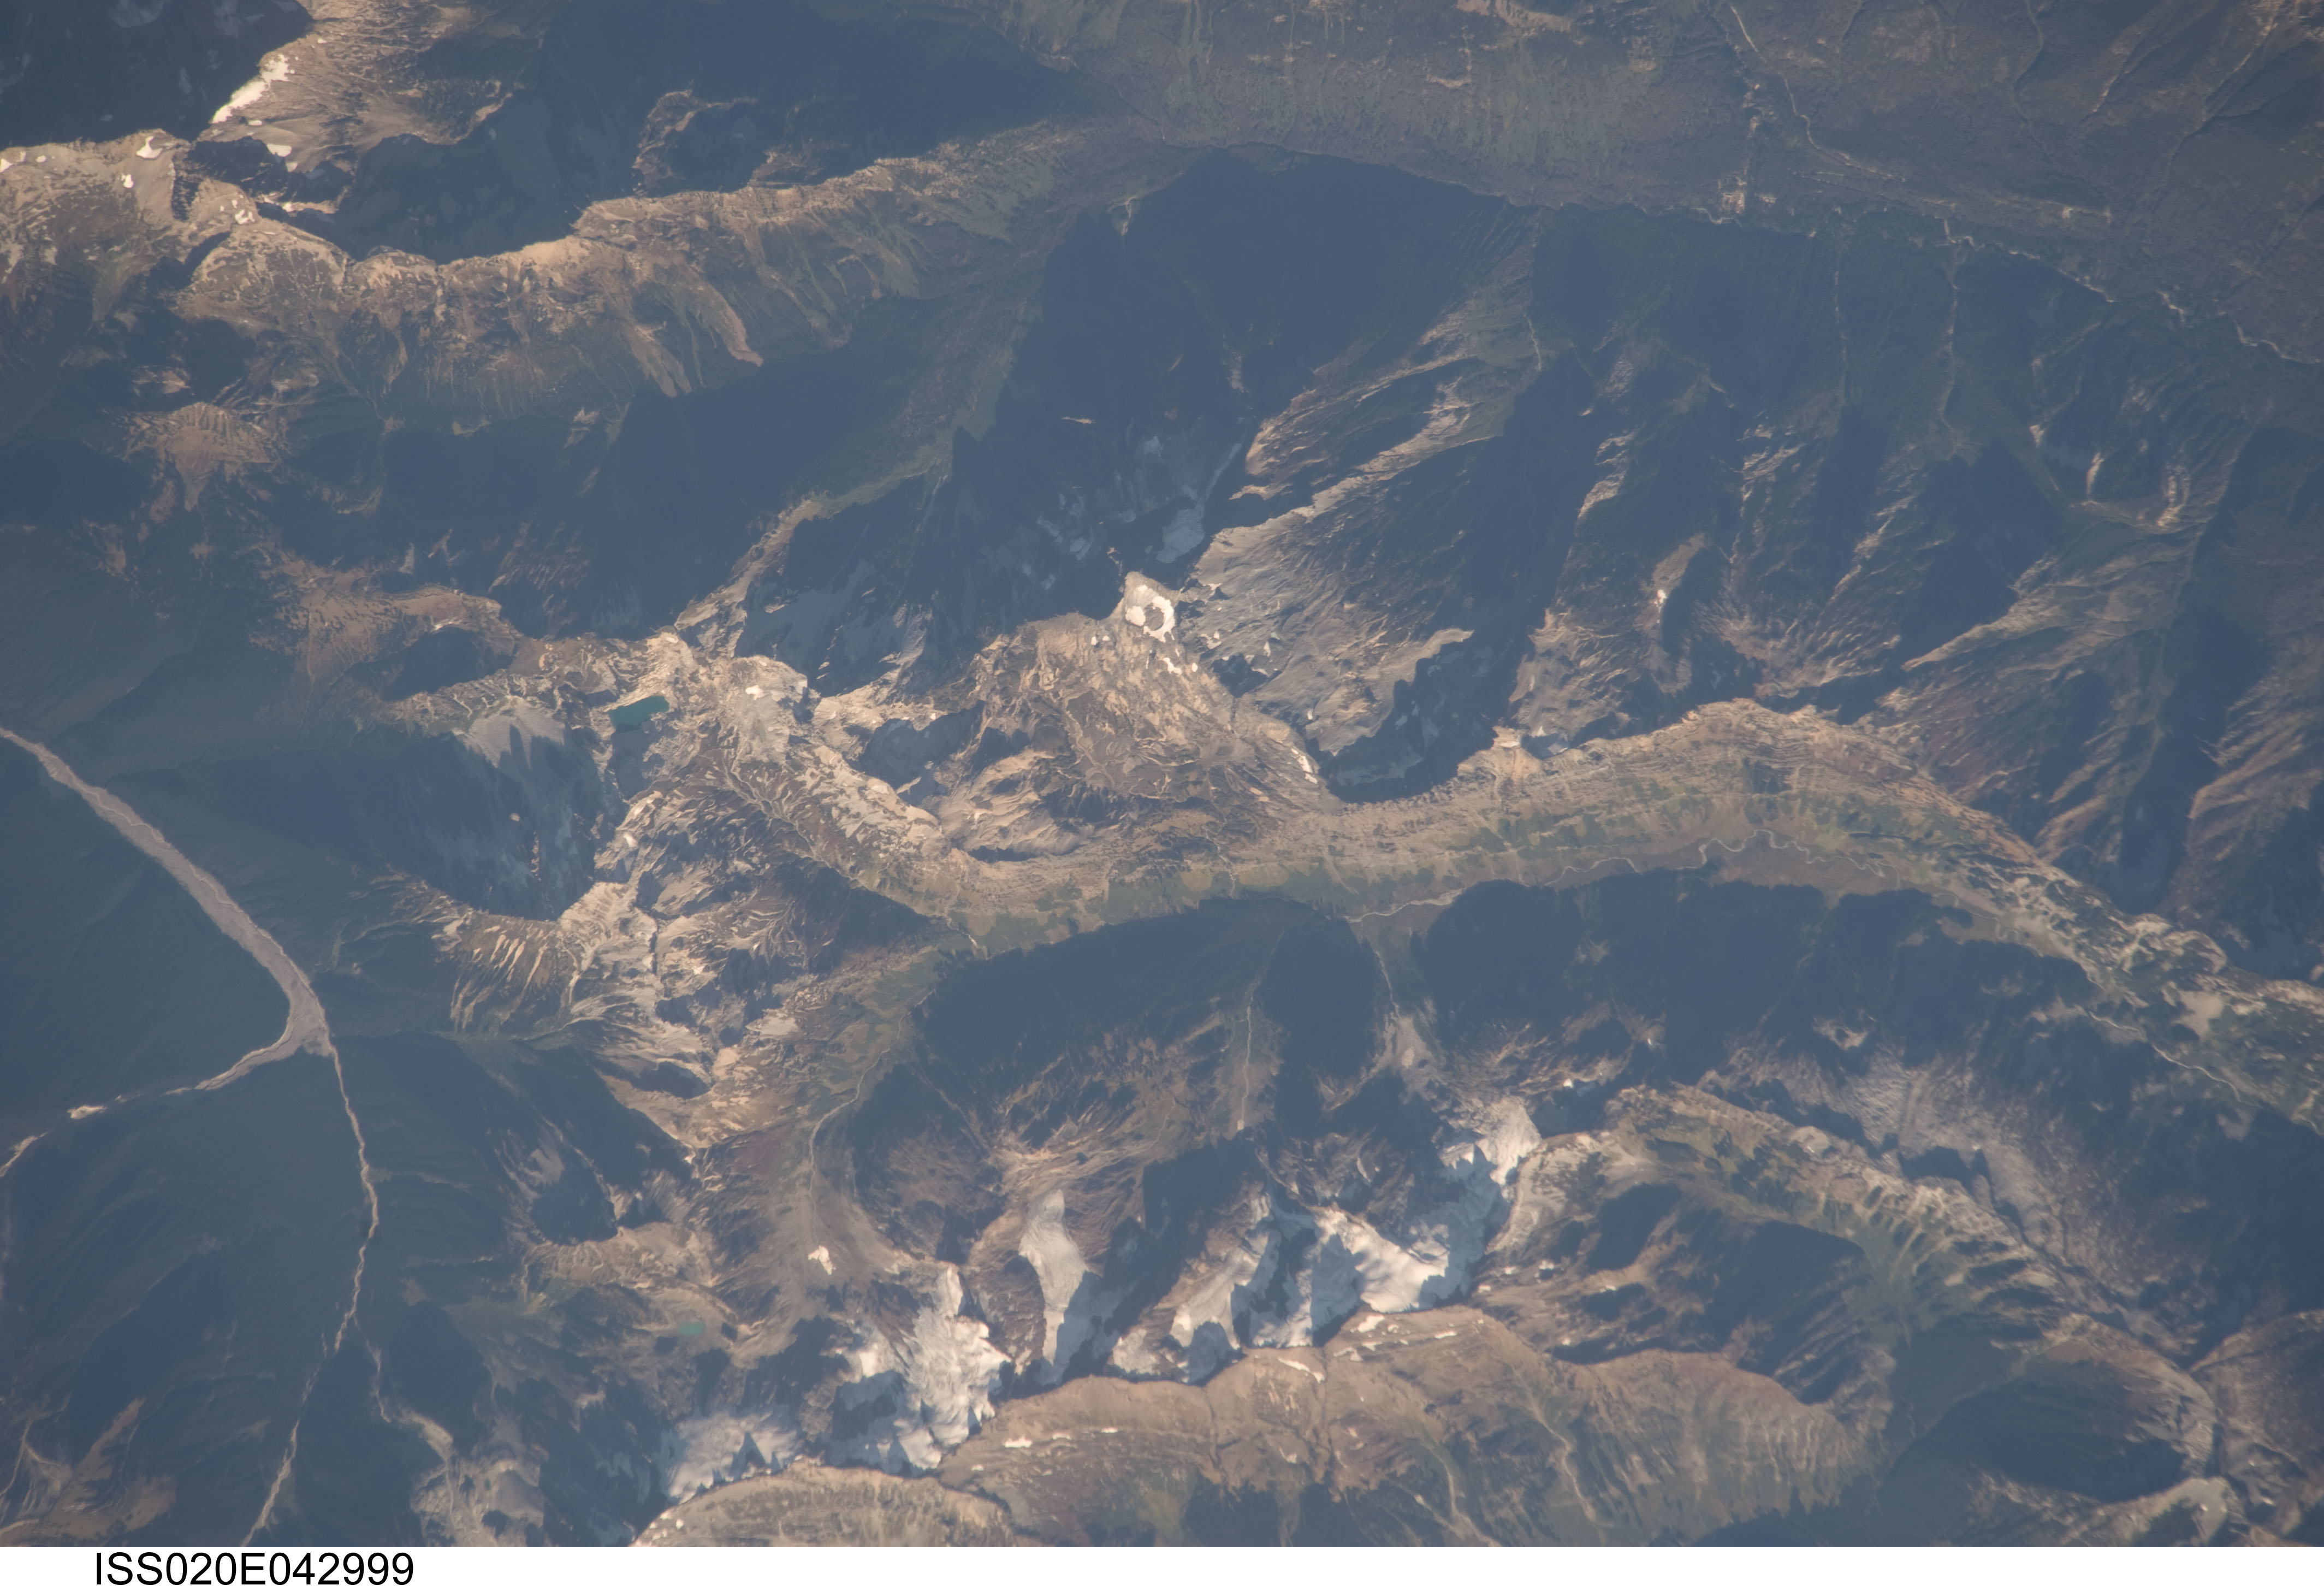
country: USA-WASHINGTON
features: MT. BERGE, SUIATTLE R., CASCADE MTS.
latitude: 48.1
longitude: -120.9
